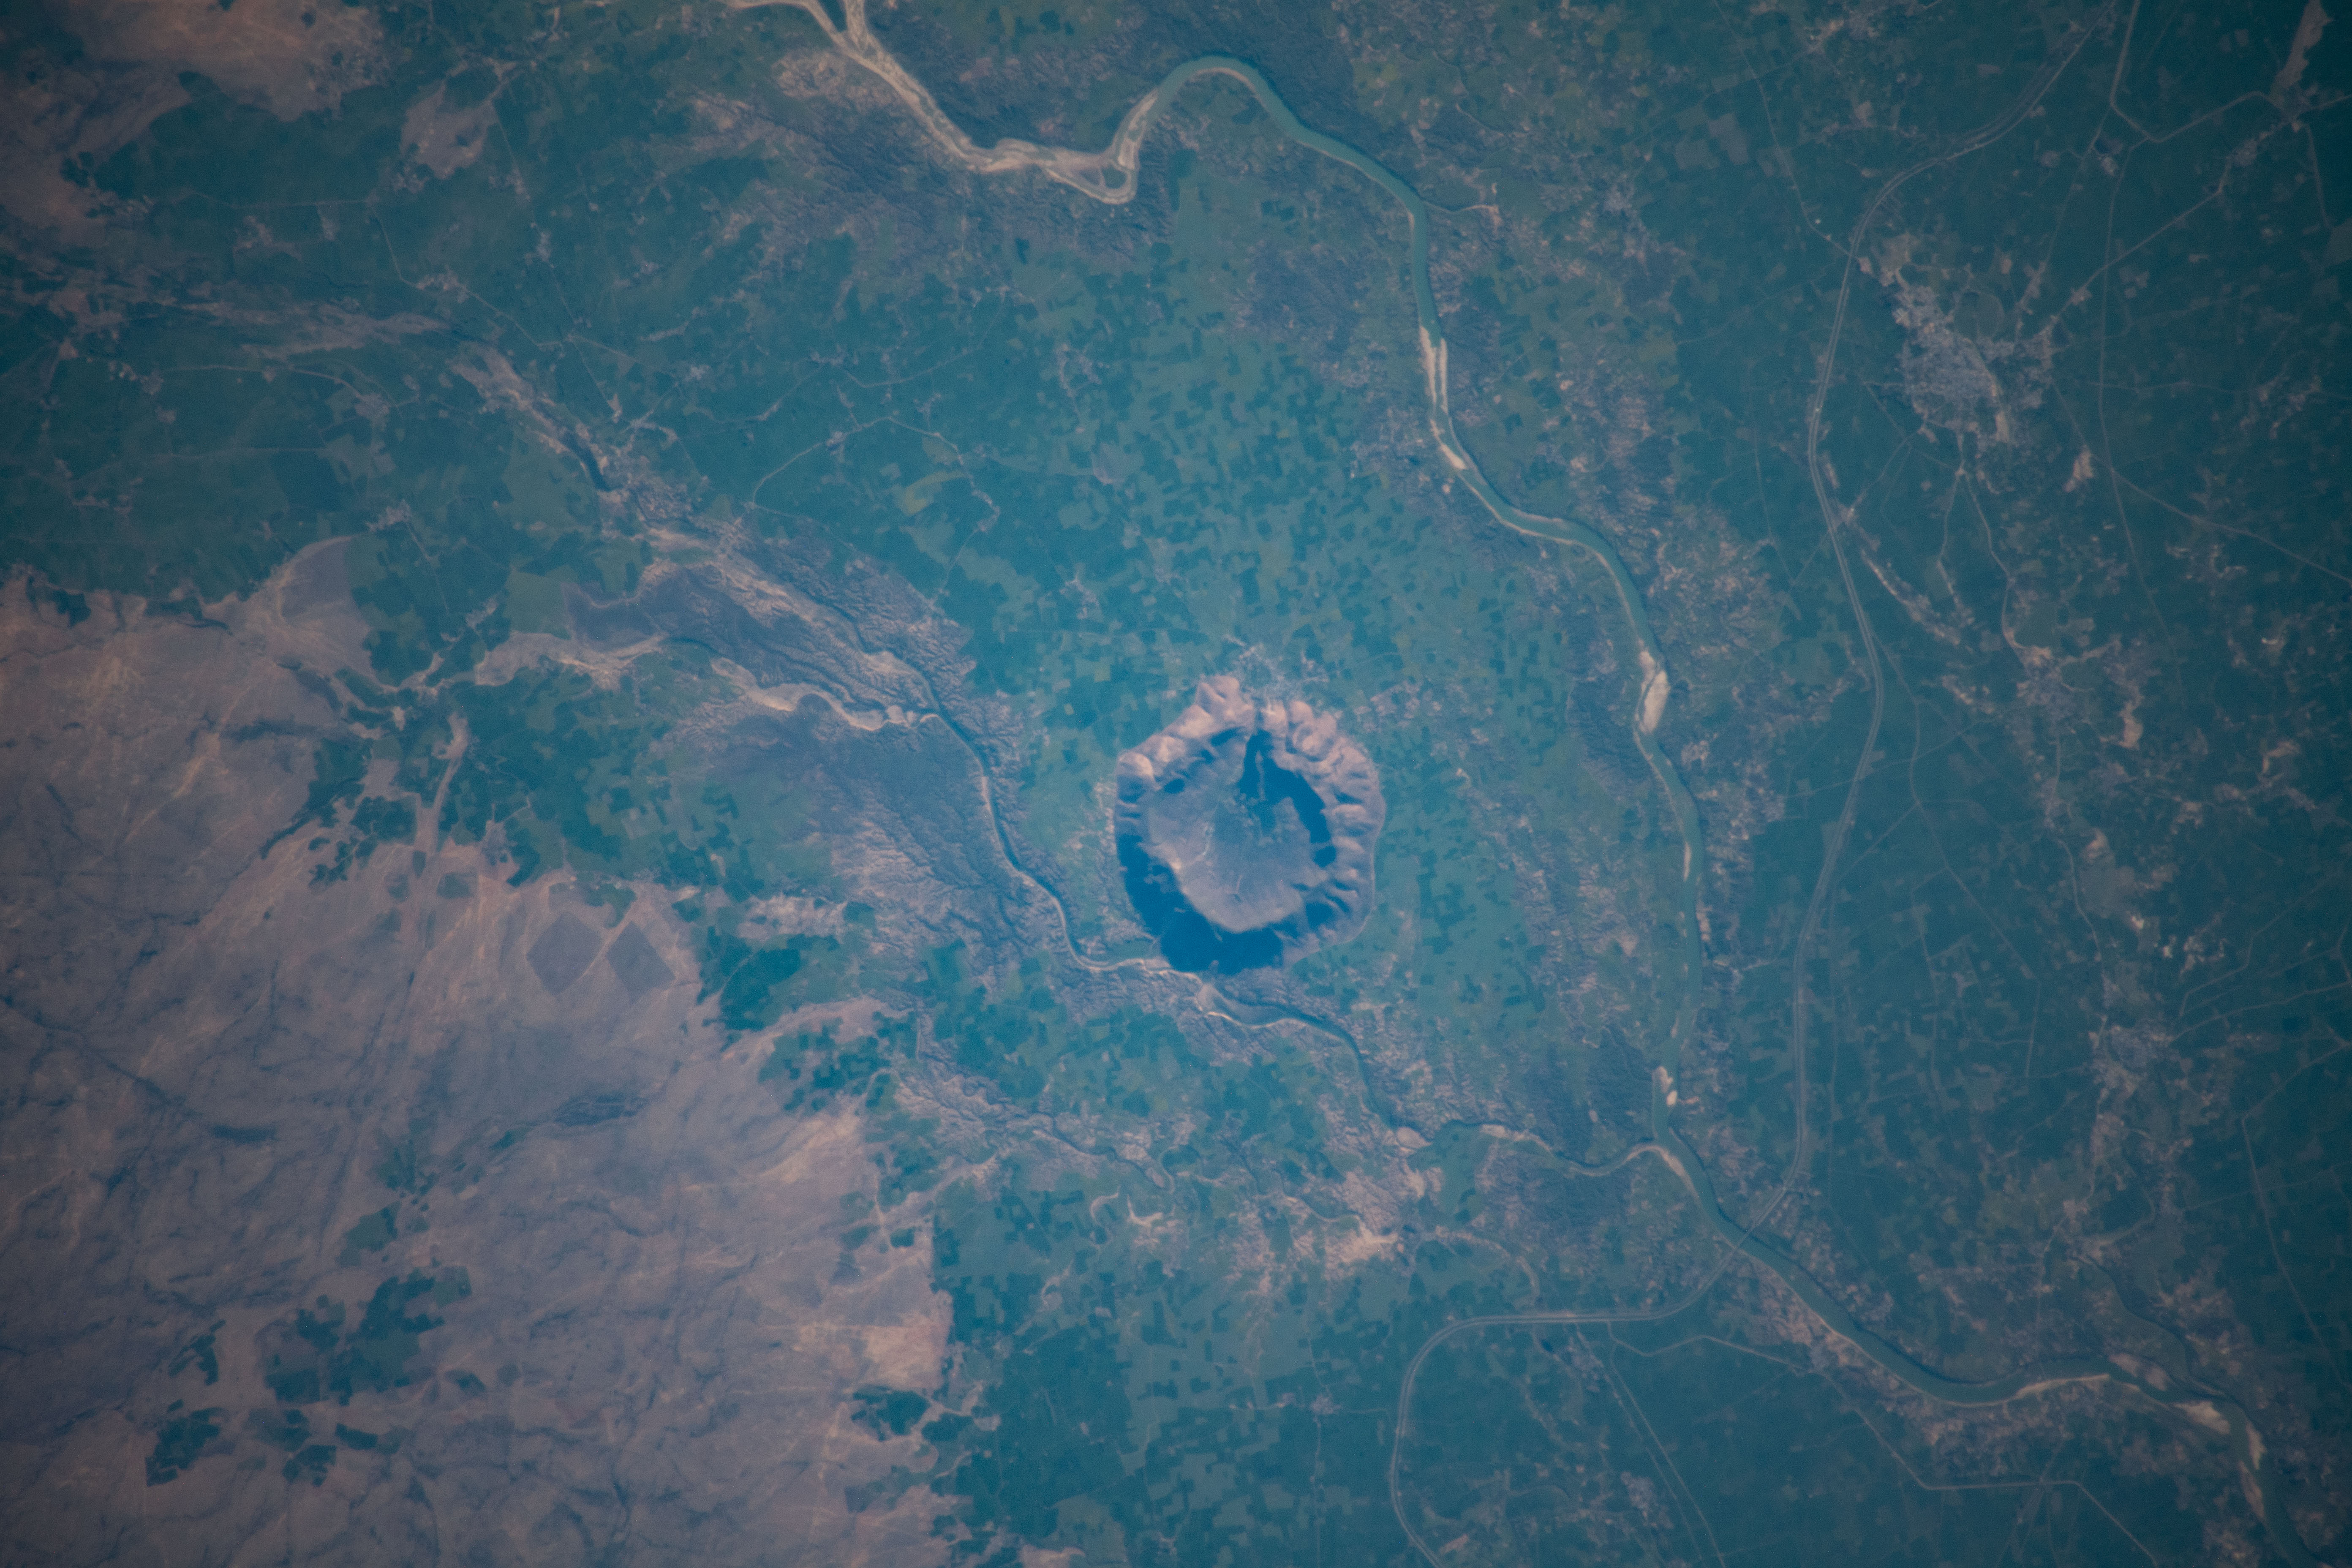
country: INDIA
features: PARBATI RIVER,BARBATI RIVER,RAMGARH CRATER
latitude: 25.3
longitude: 76.6
